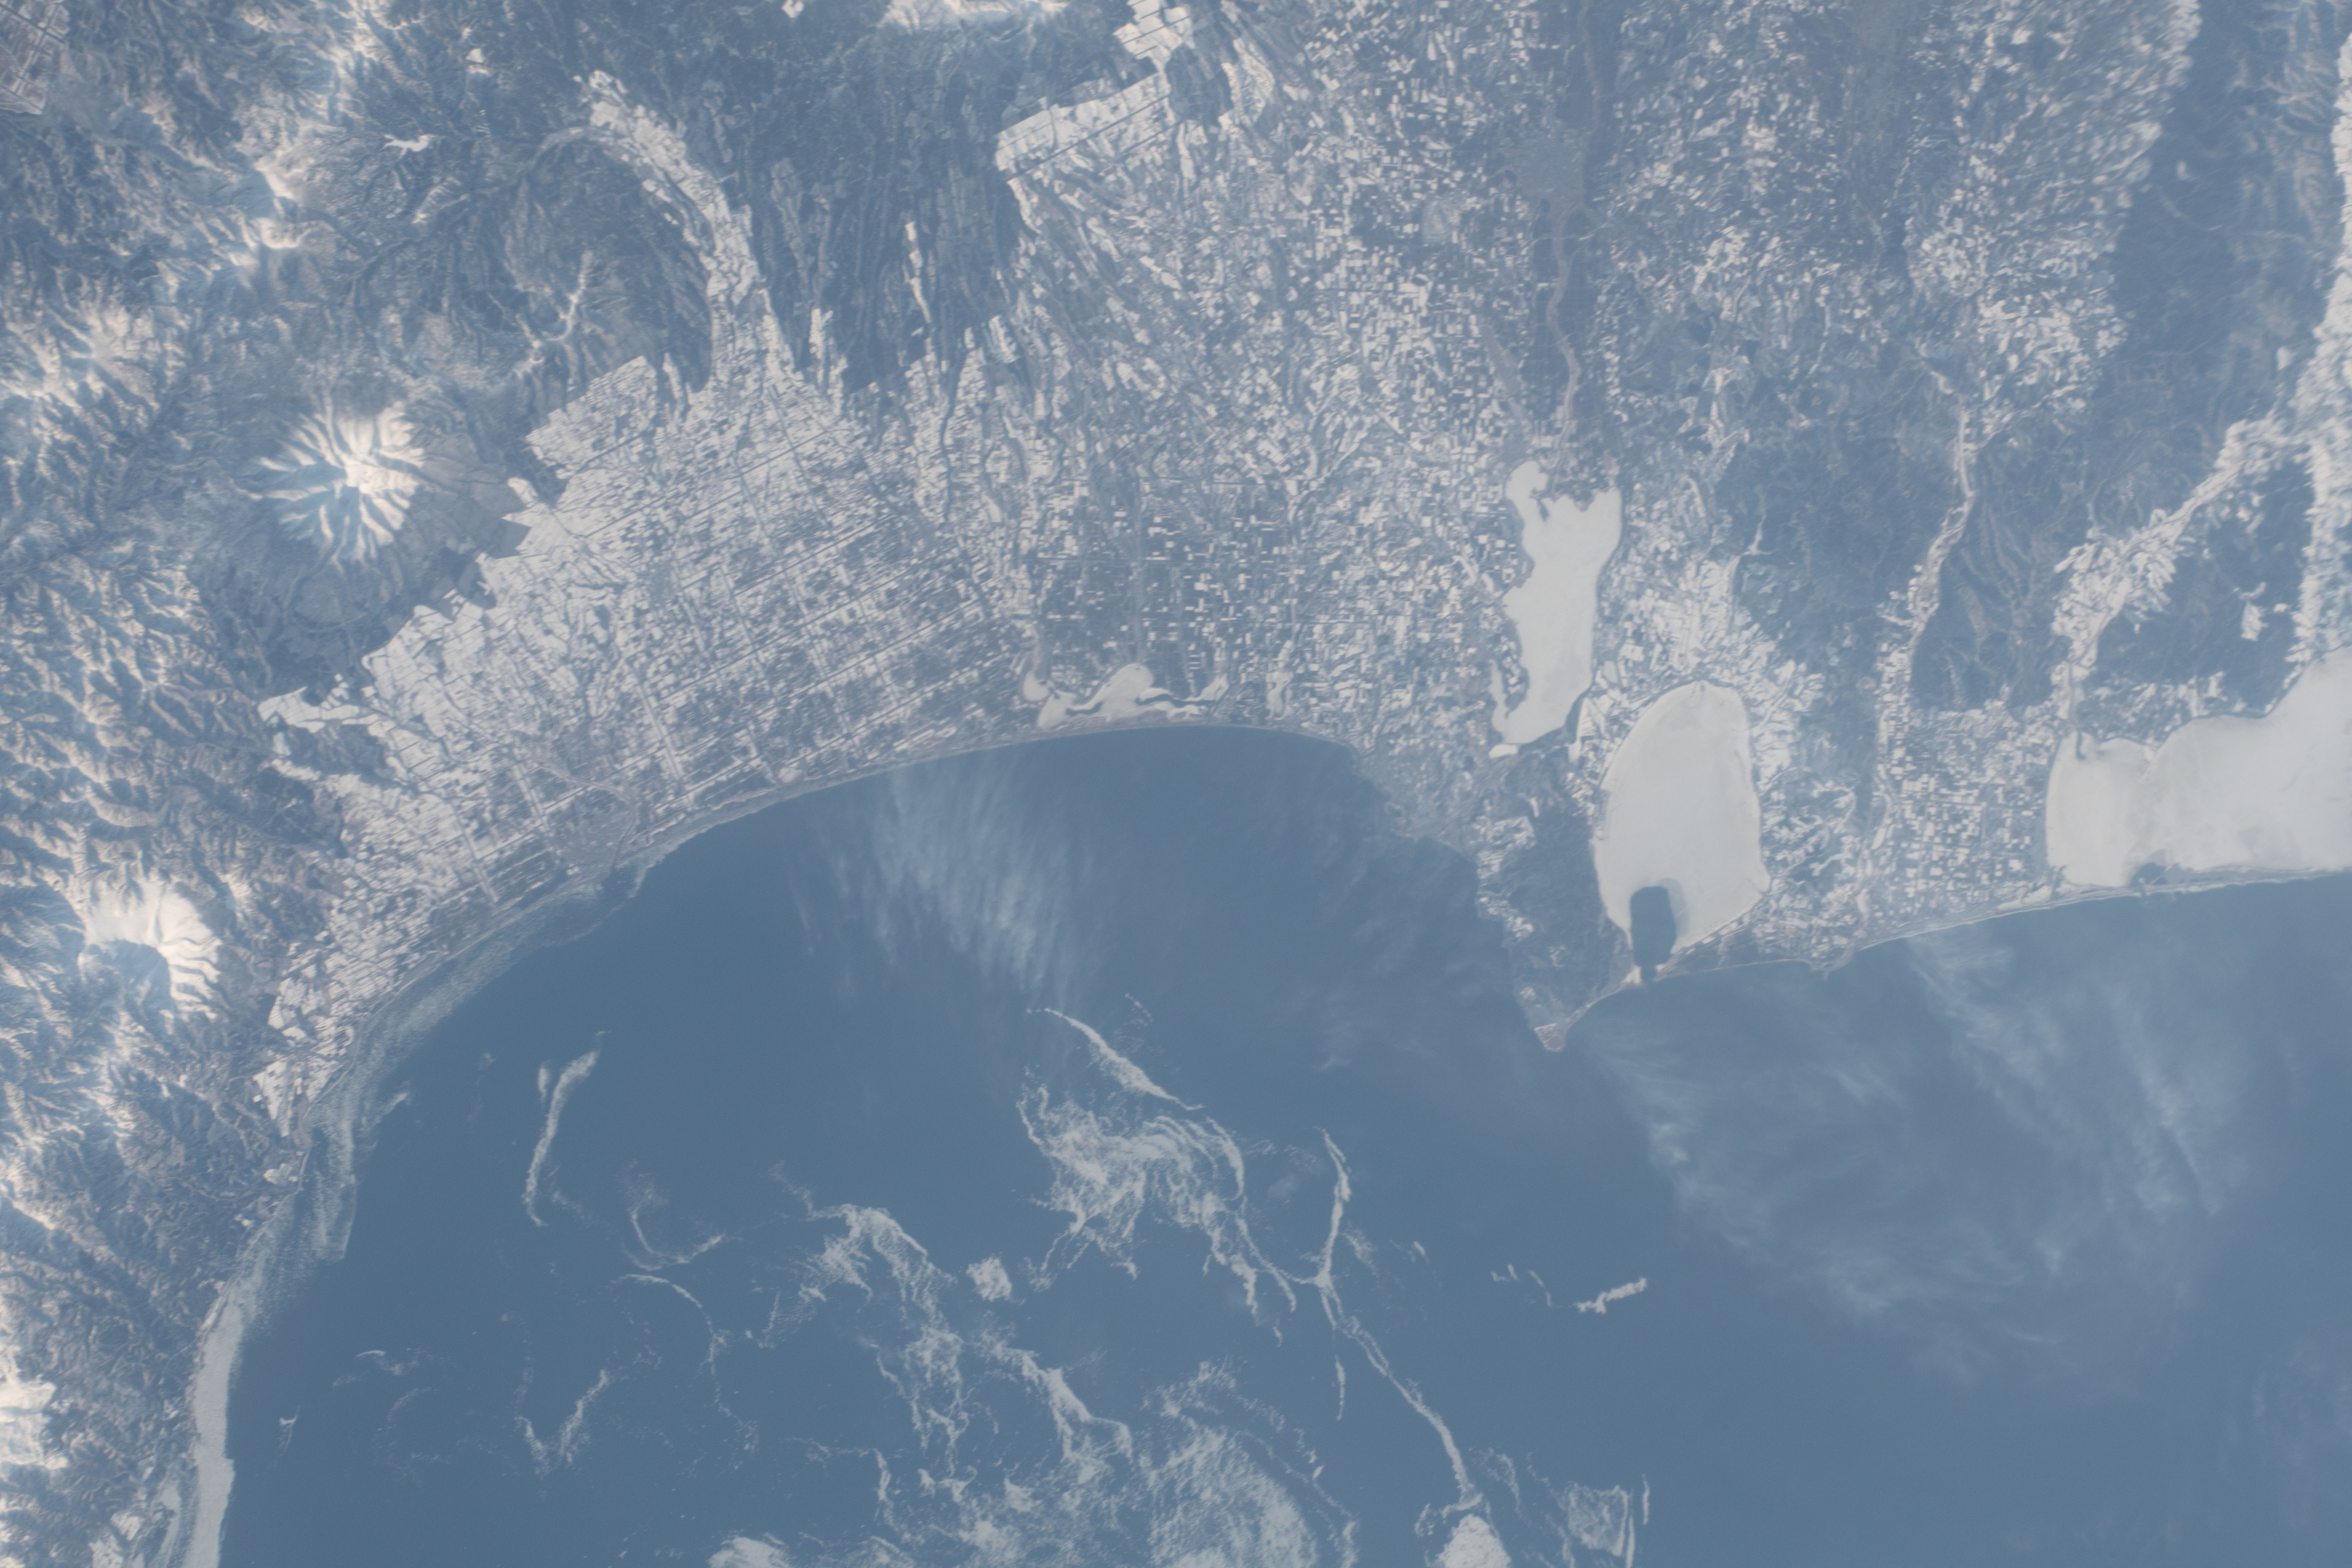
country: JAPAN
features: LAKE SOROMA, LAKE NOTORO, LAKE ABASHIRI
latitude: 44.1
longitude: 144.4
